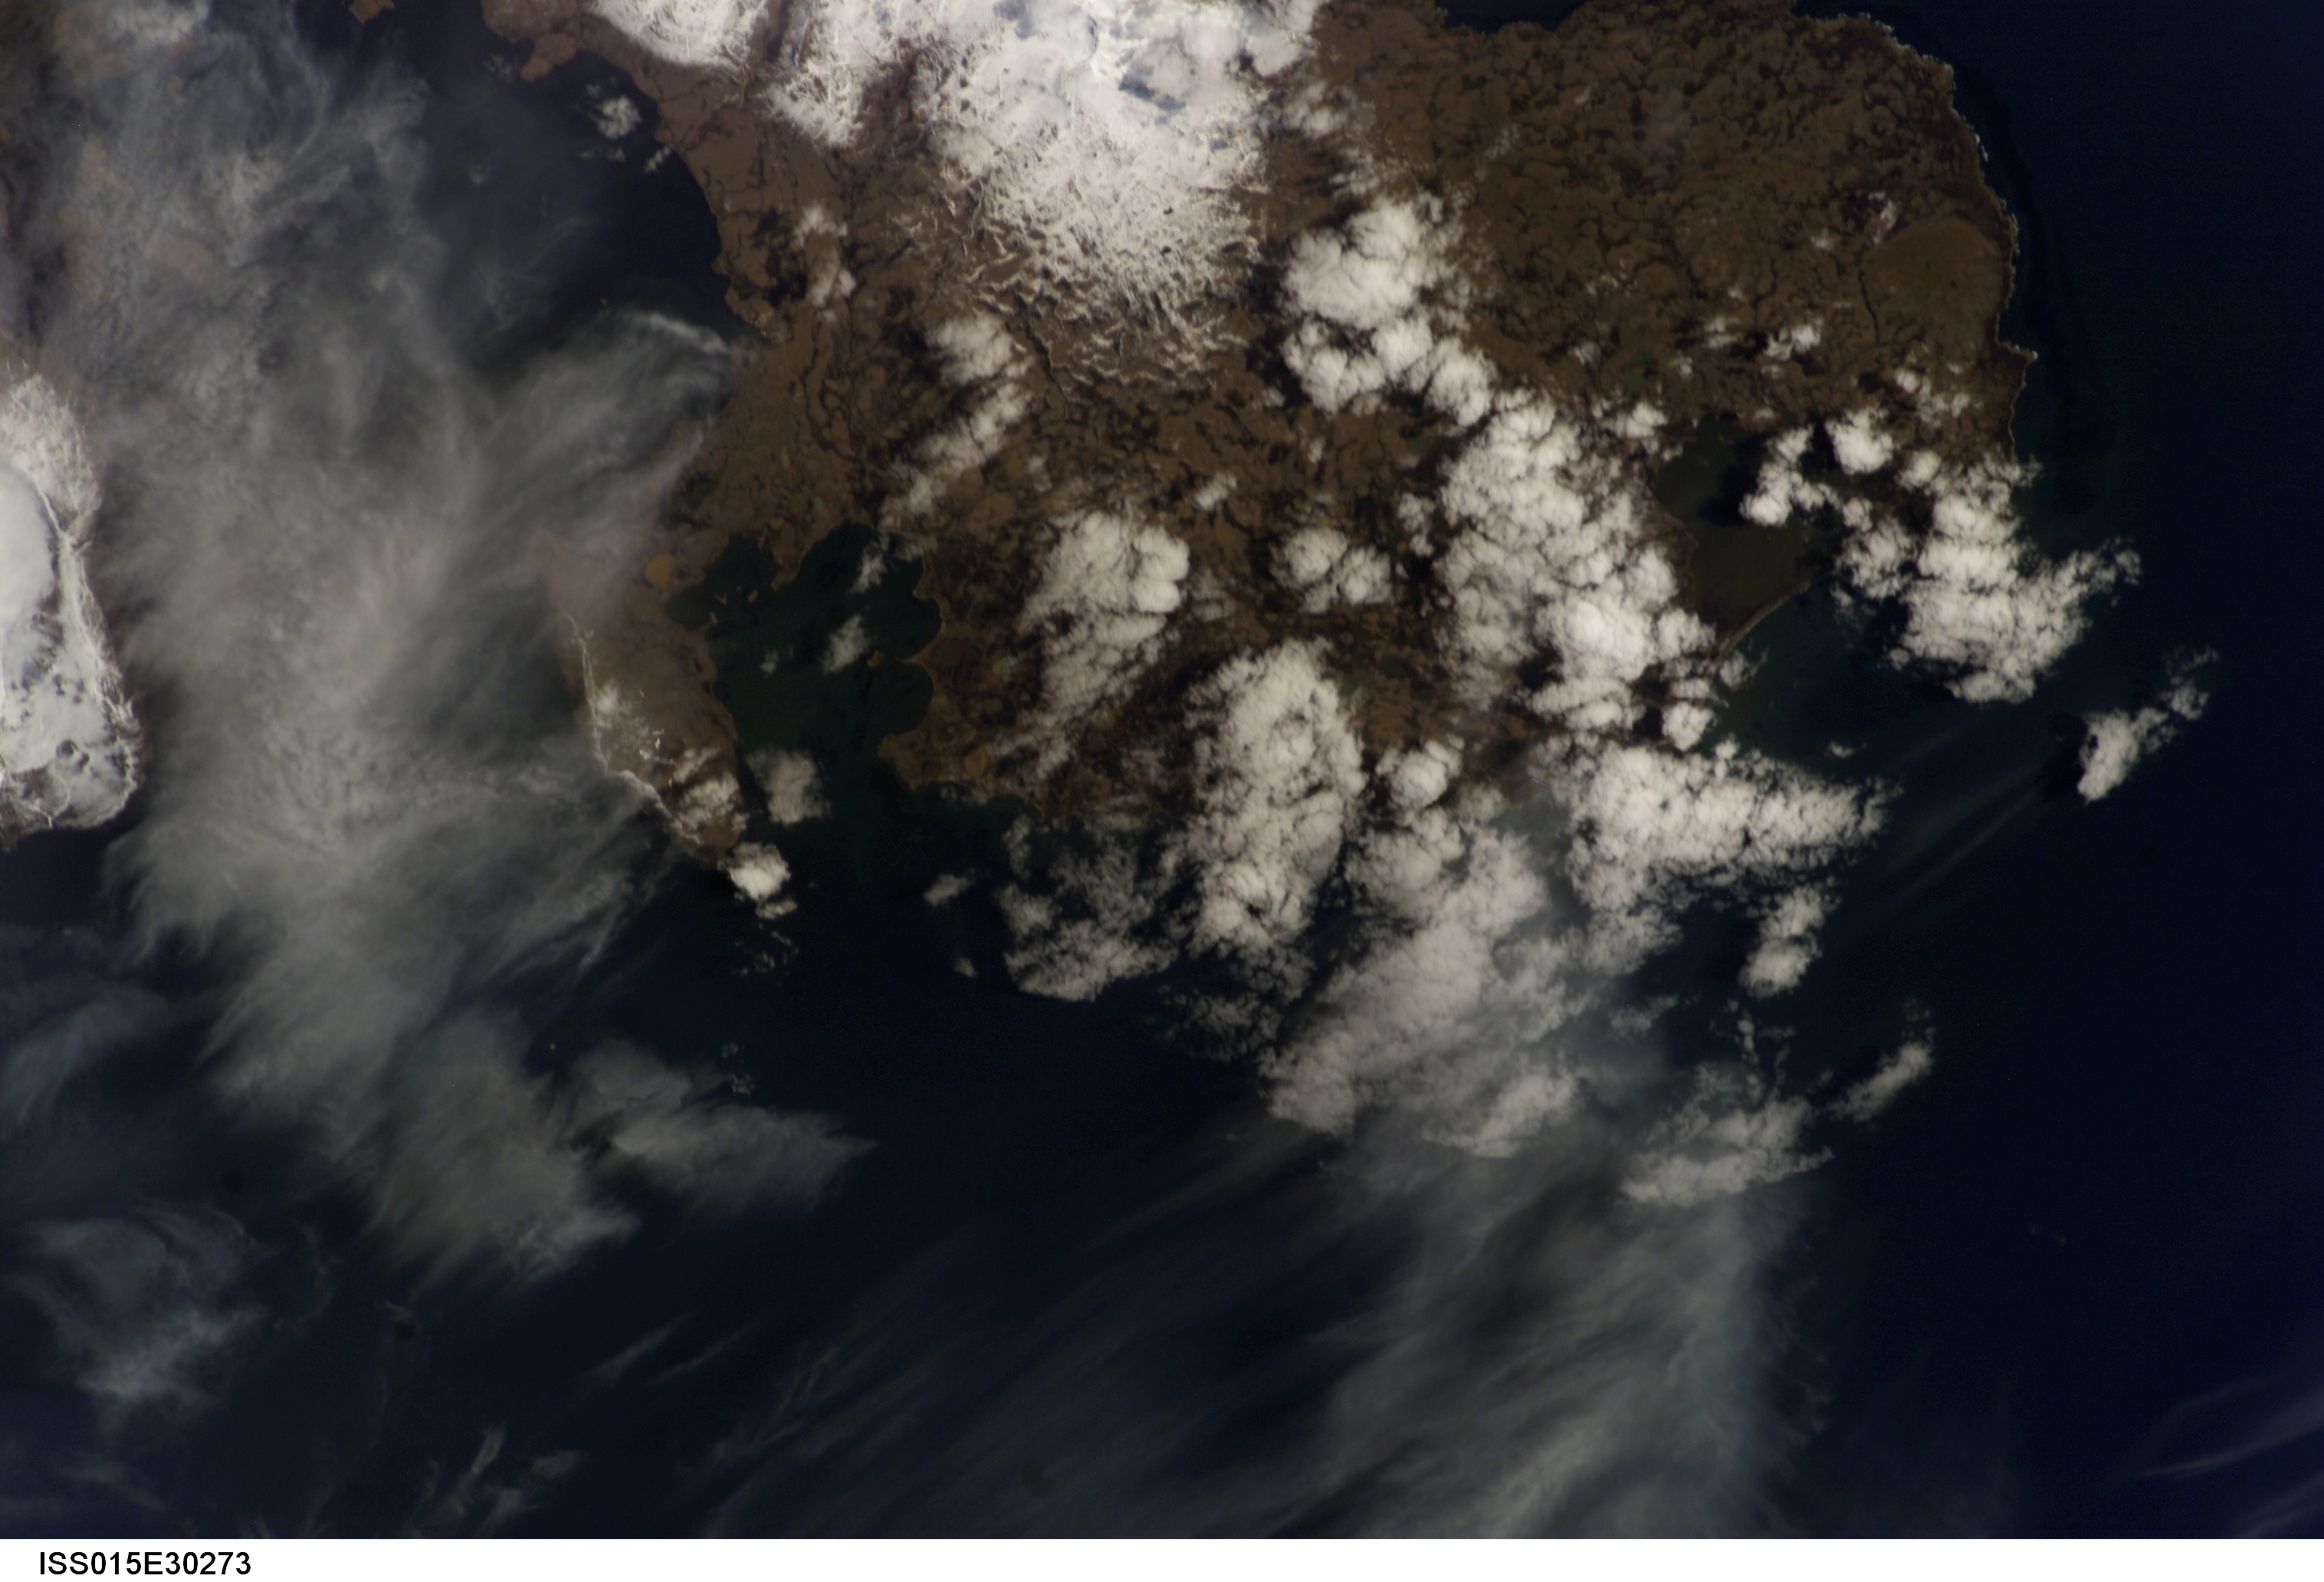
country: KERGUELEN ILES
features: G. OF MORBIHAN, COURBET PEN.
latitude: -49.5
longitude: 70.5
